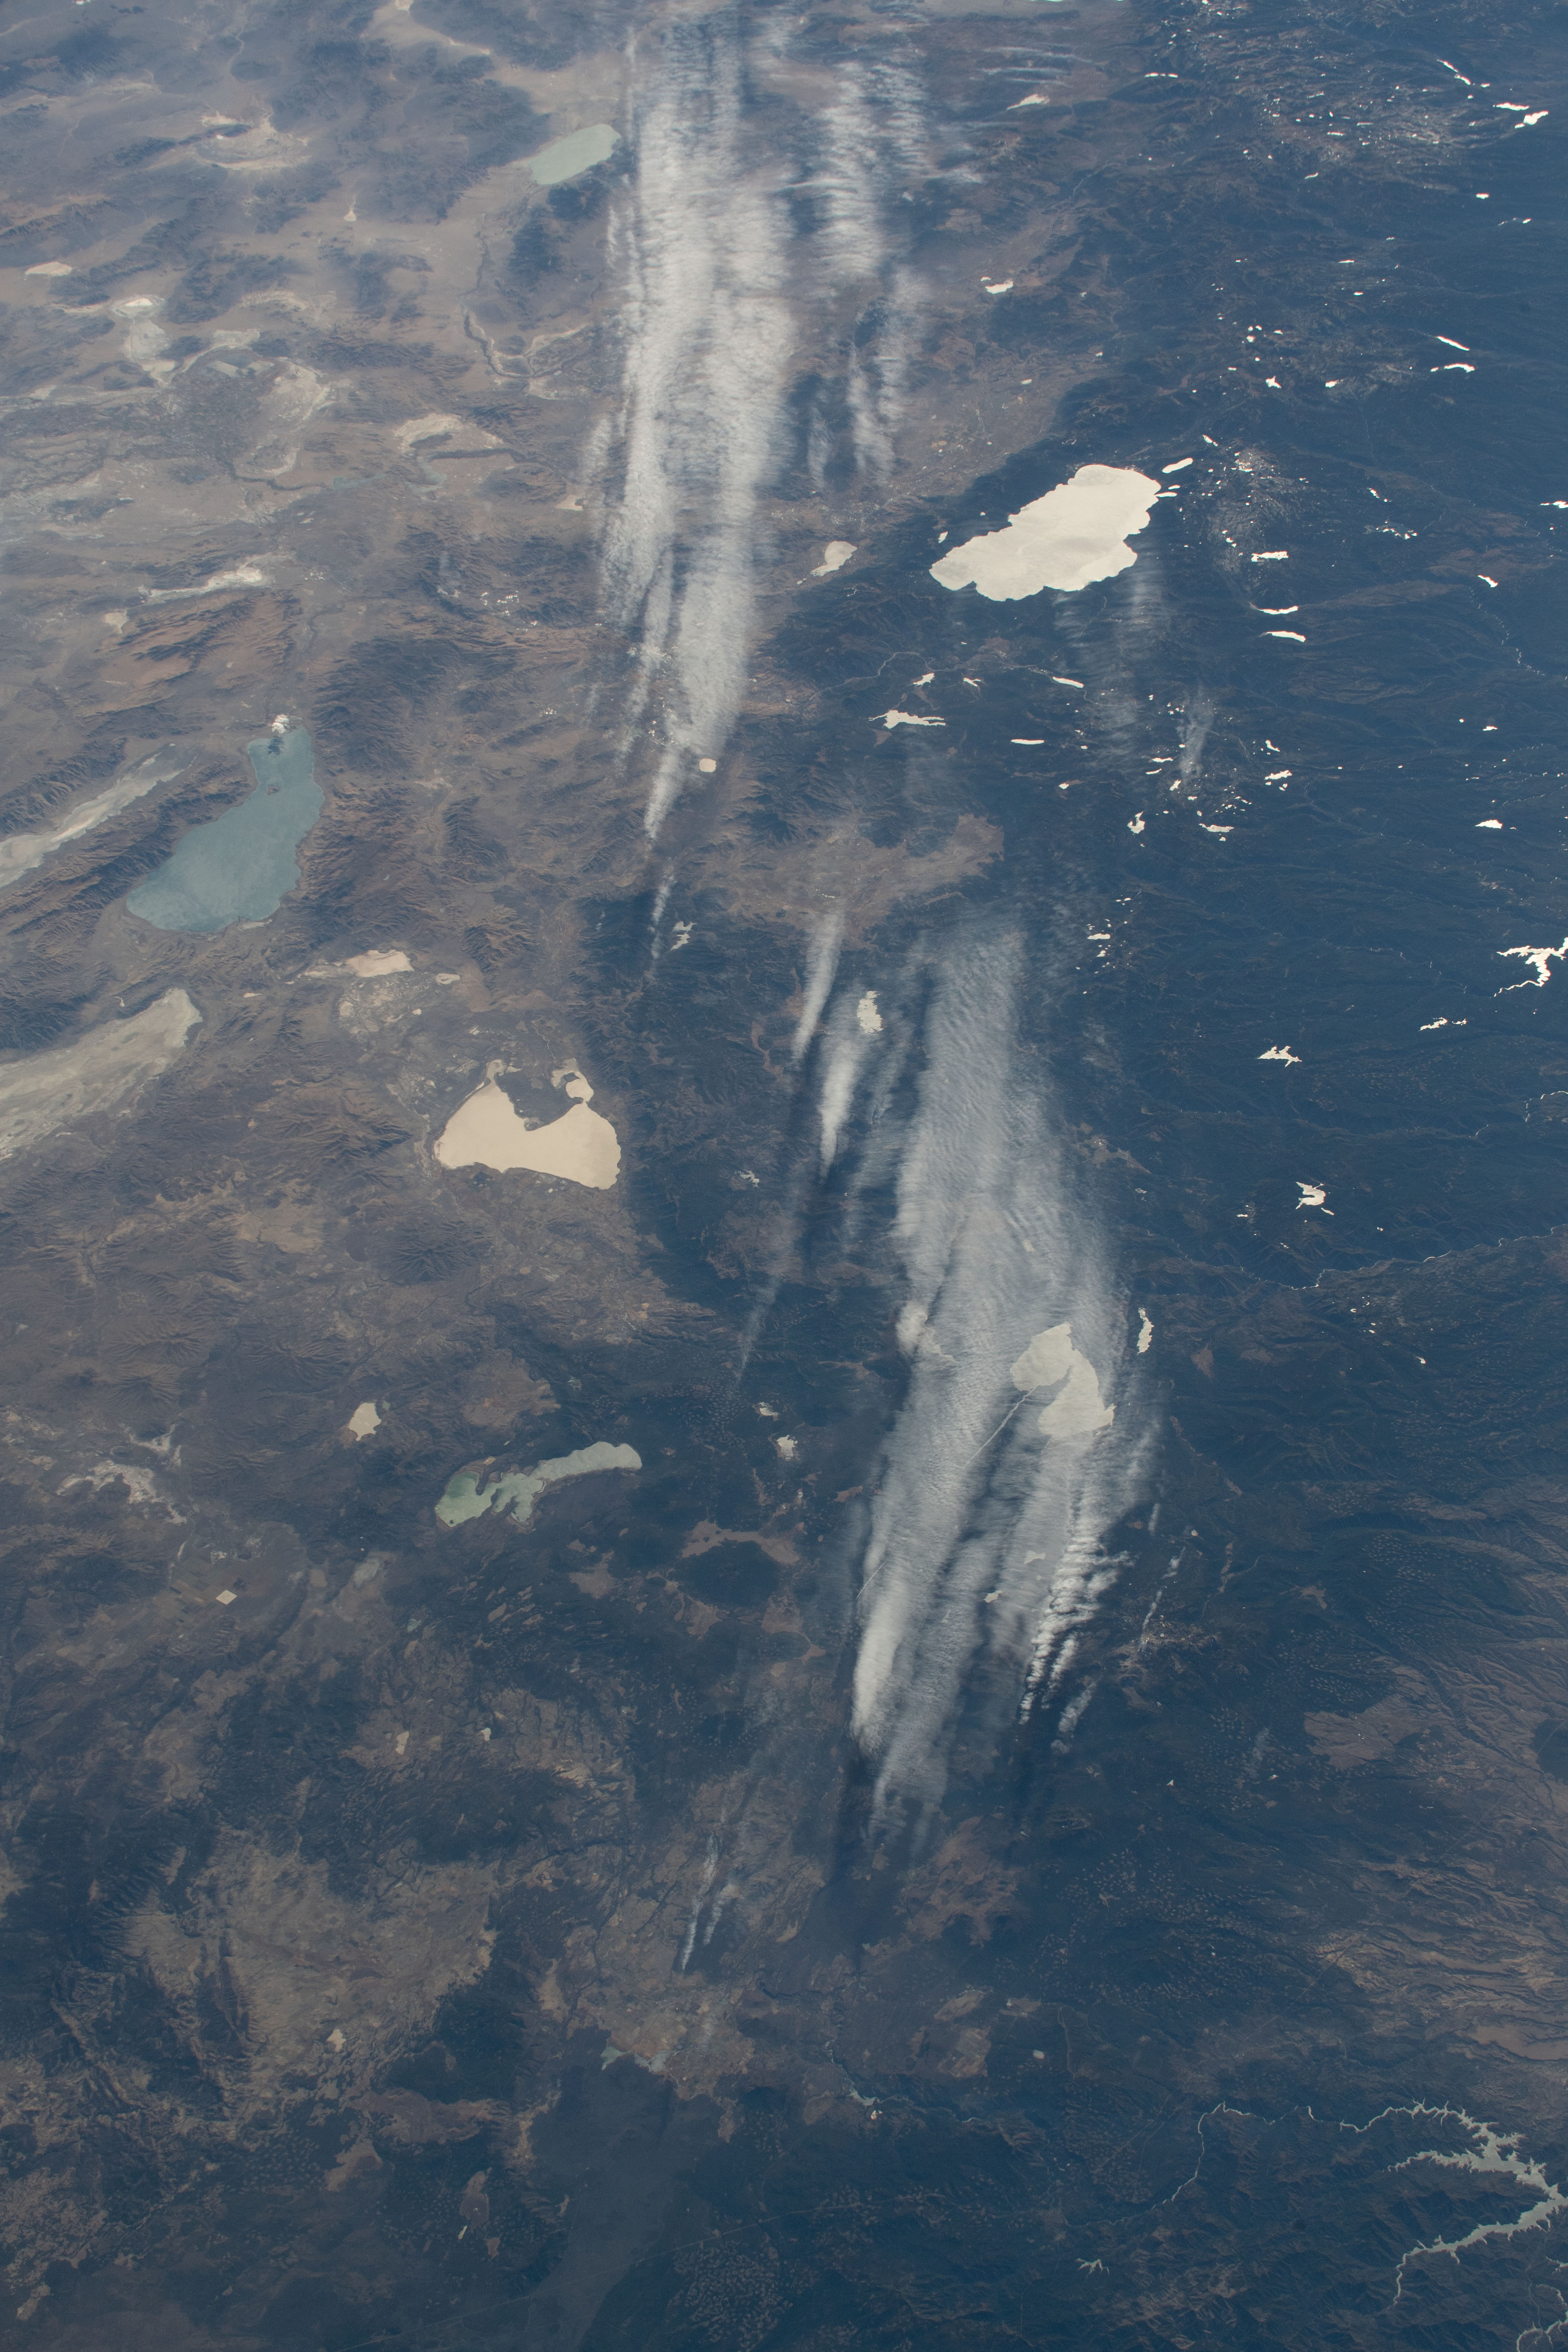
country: USA-CALIFORNIA
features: CLEAR LAKE, BLACK ROCK DESERT, PYRAMID LAKE, HONEY LAKE
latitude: 40.1
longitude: -120.6
